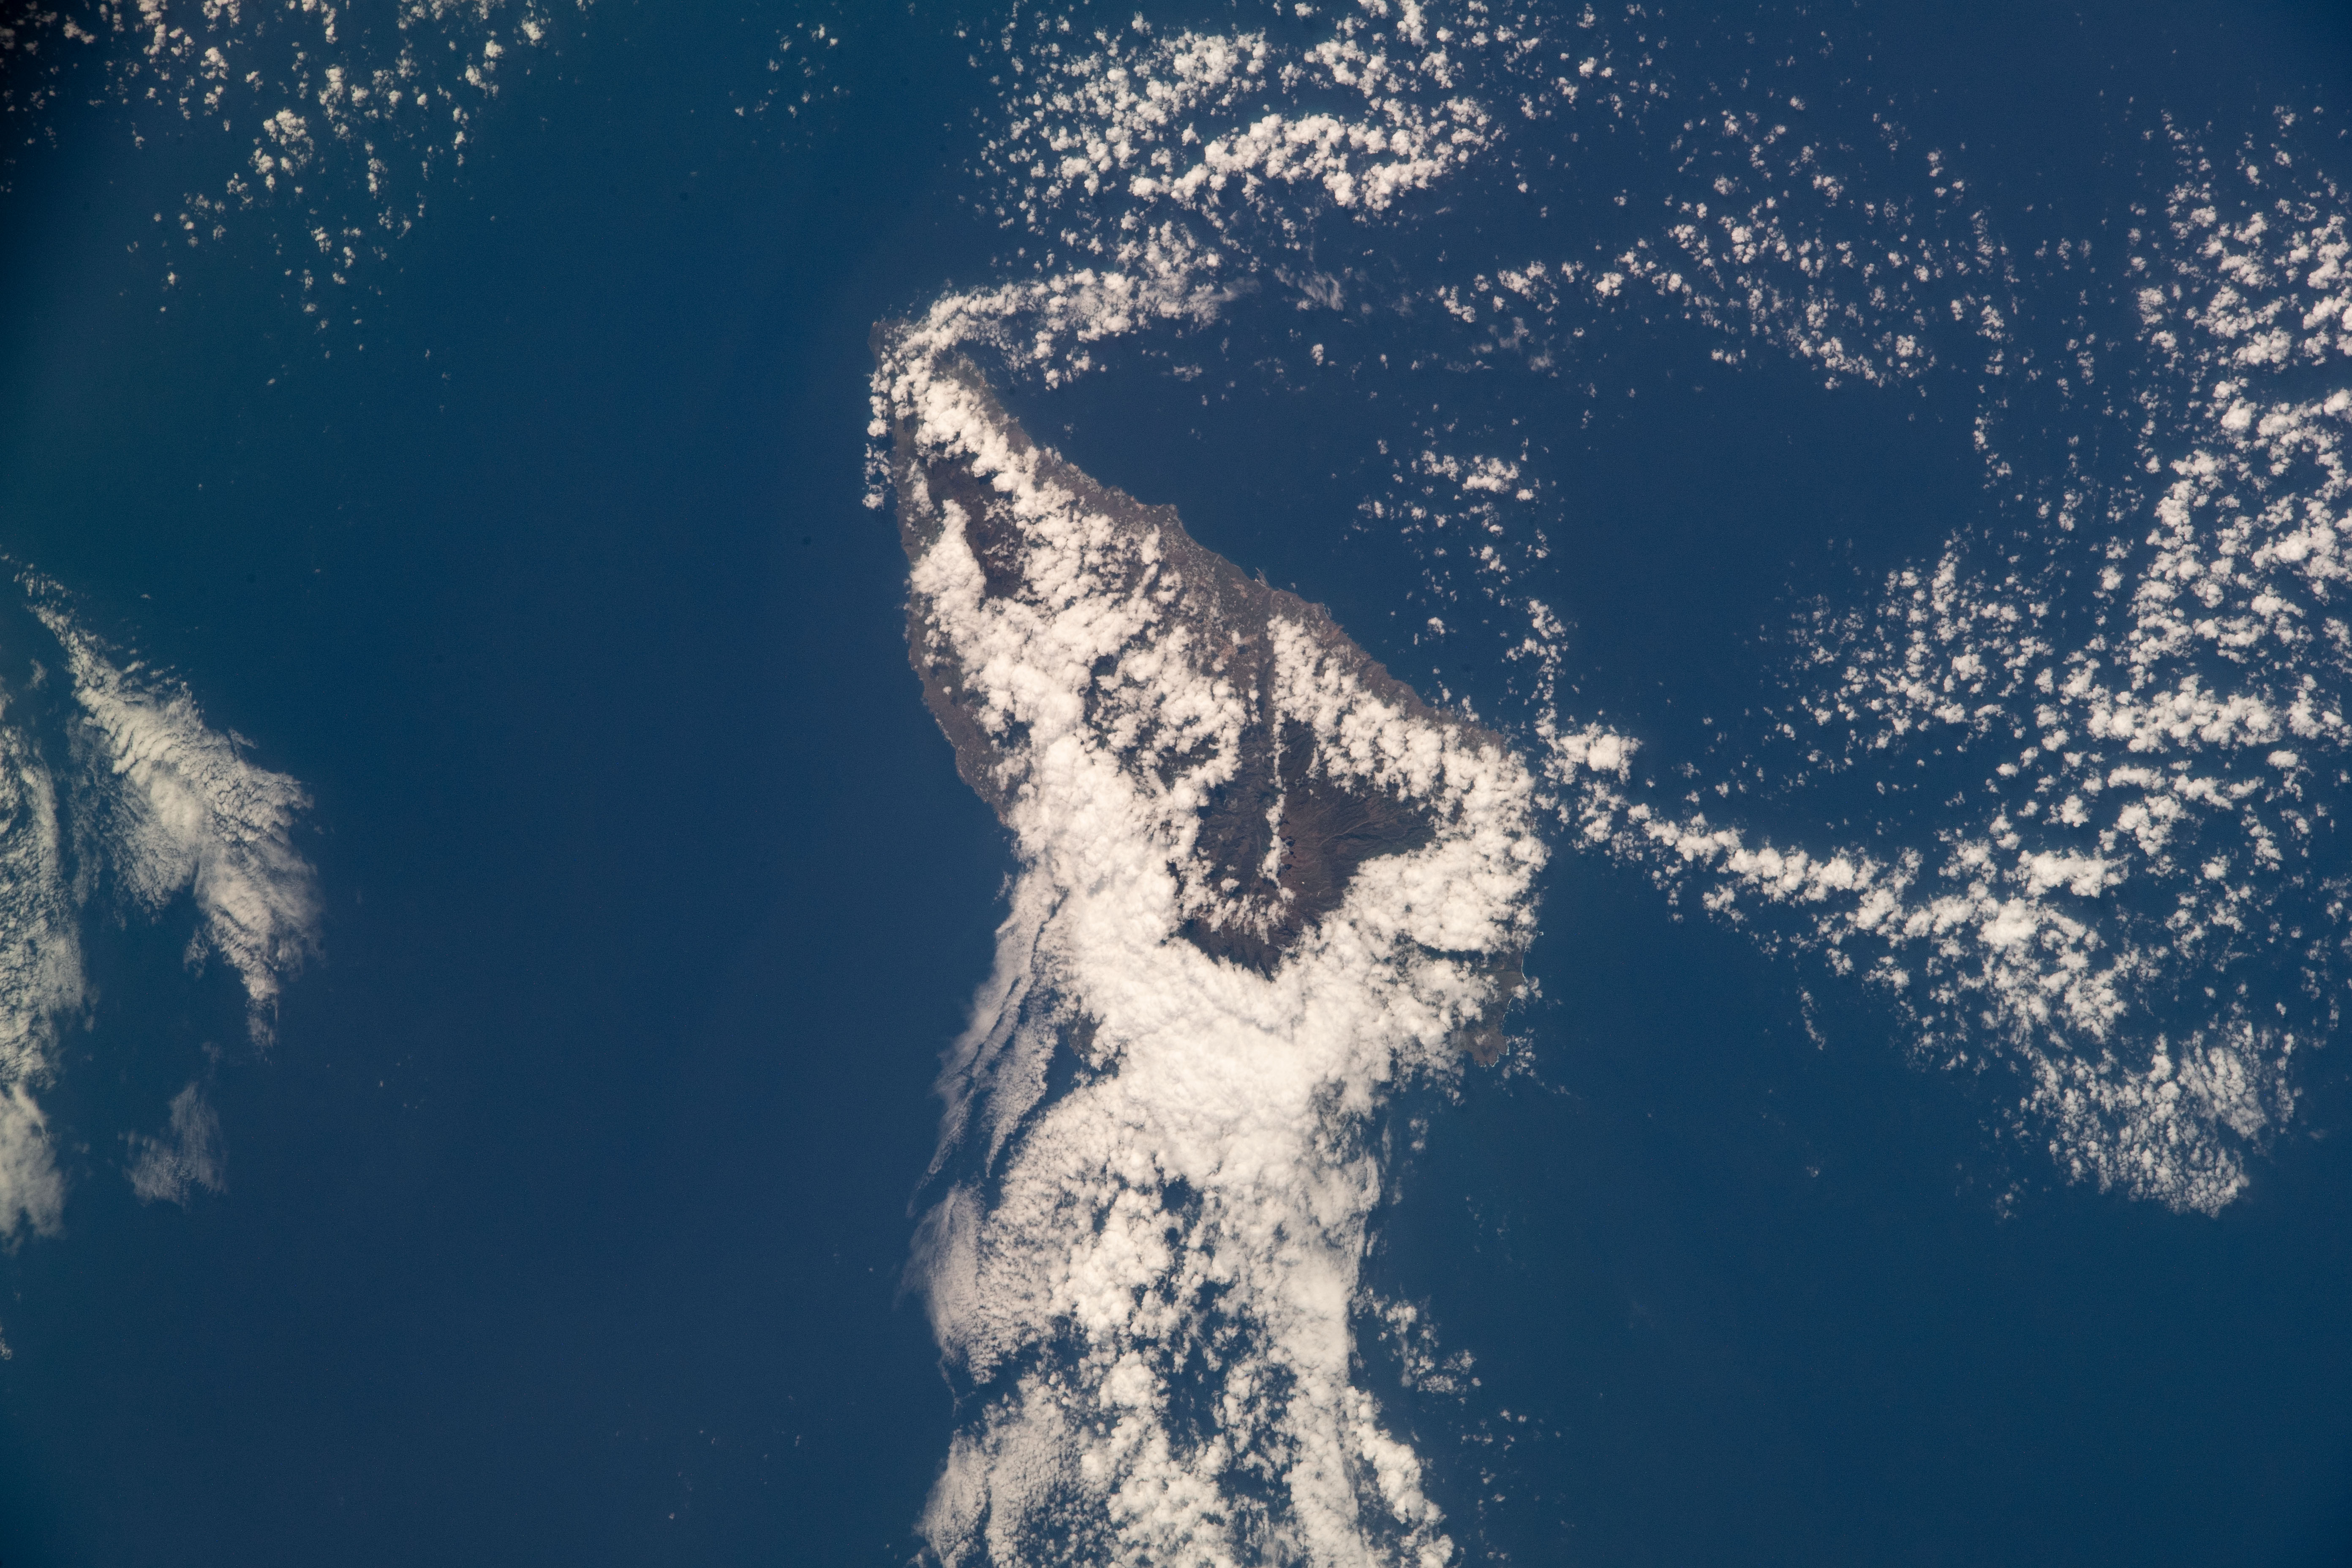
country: CANARY ISLANDS
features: CALDERA DE TABURIENTE NATIONAL PARK
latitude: 28.7
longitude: -18.0
